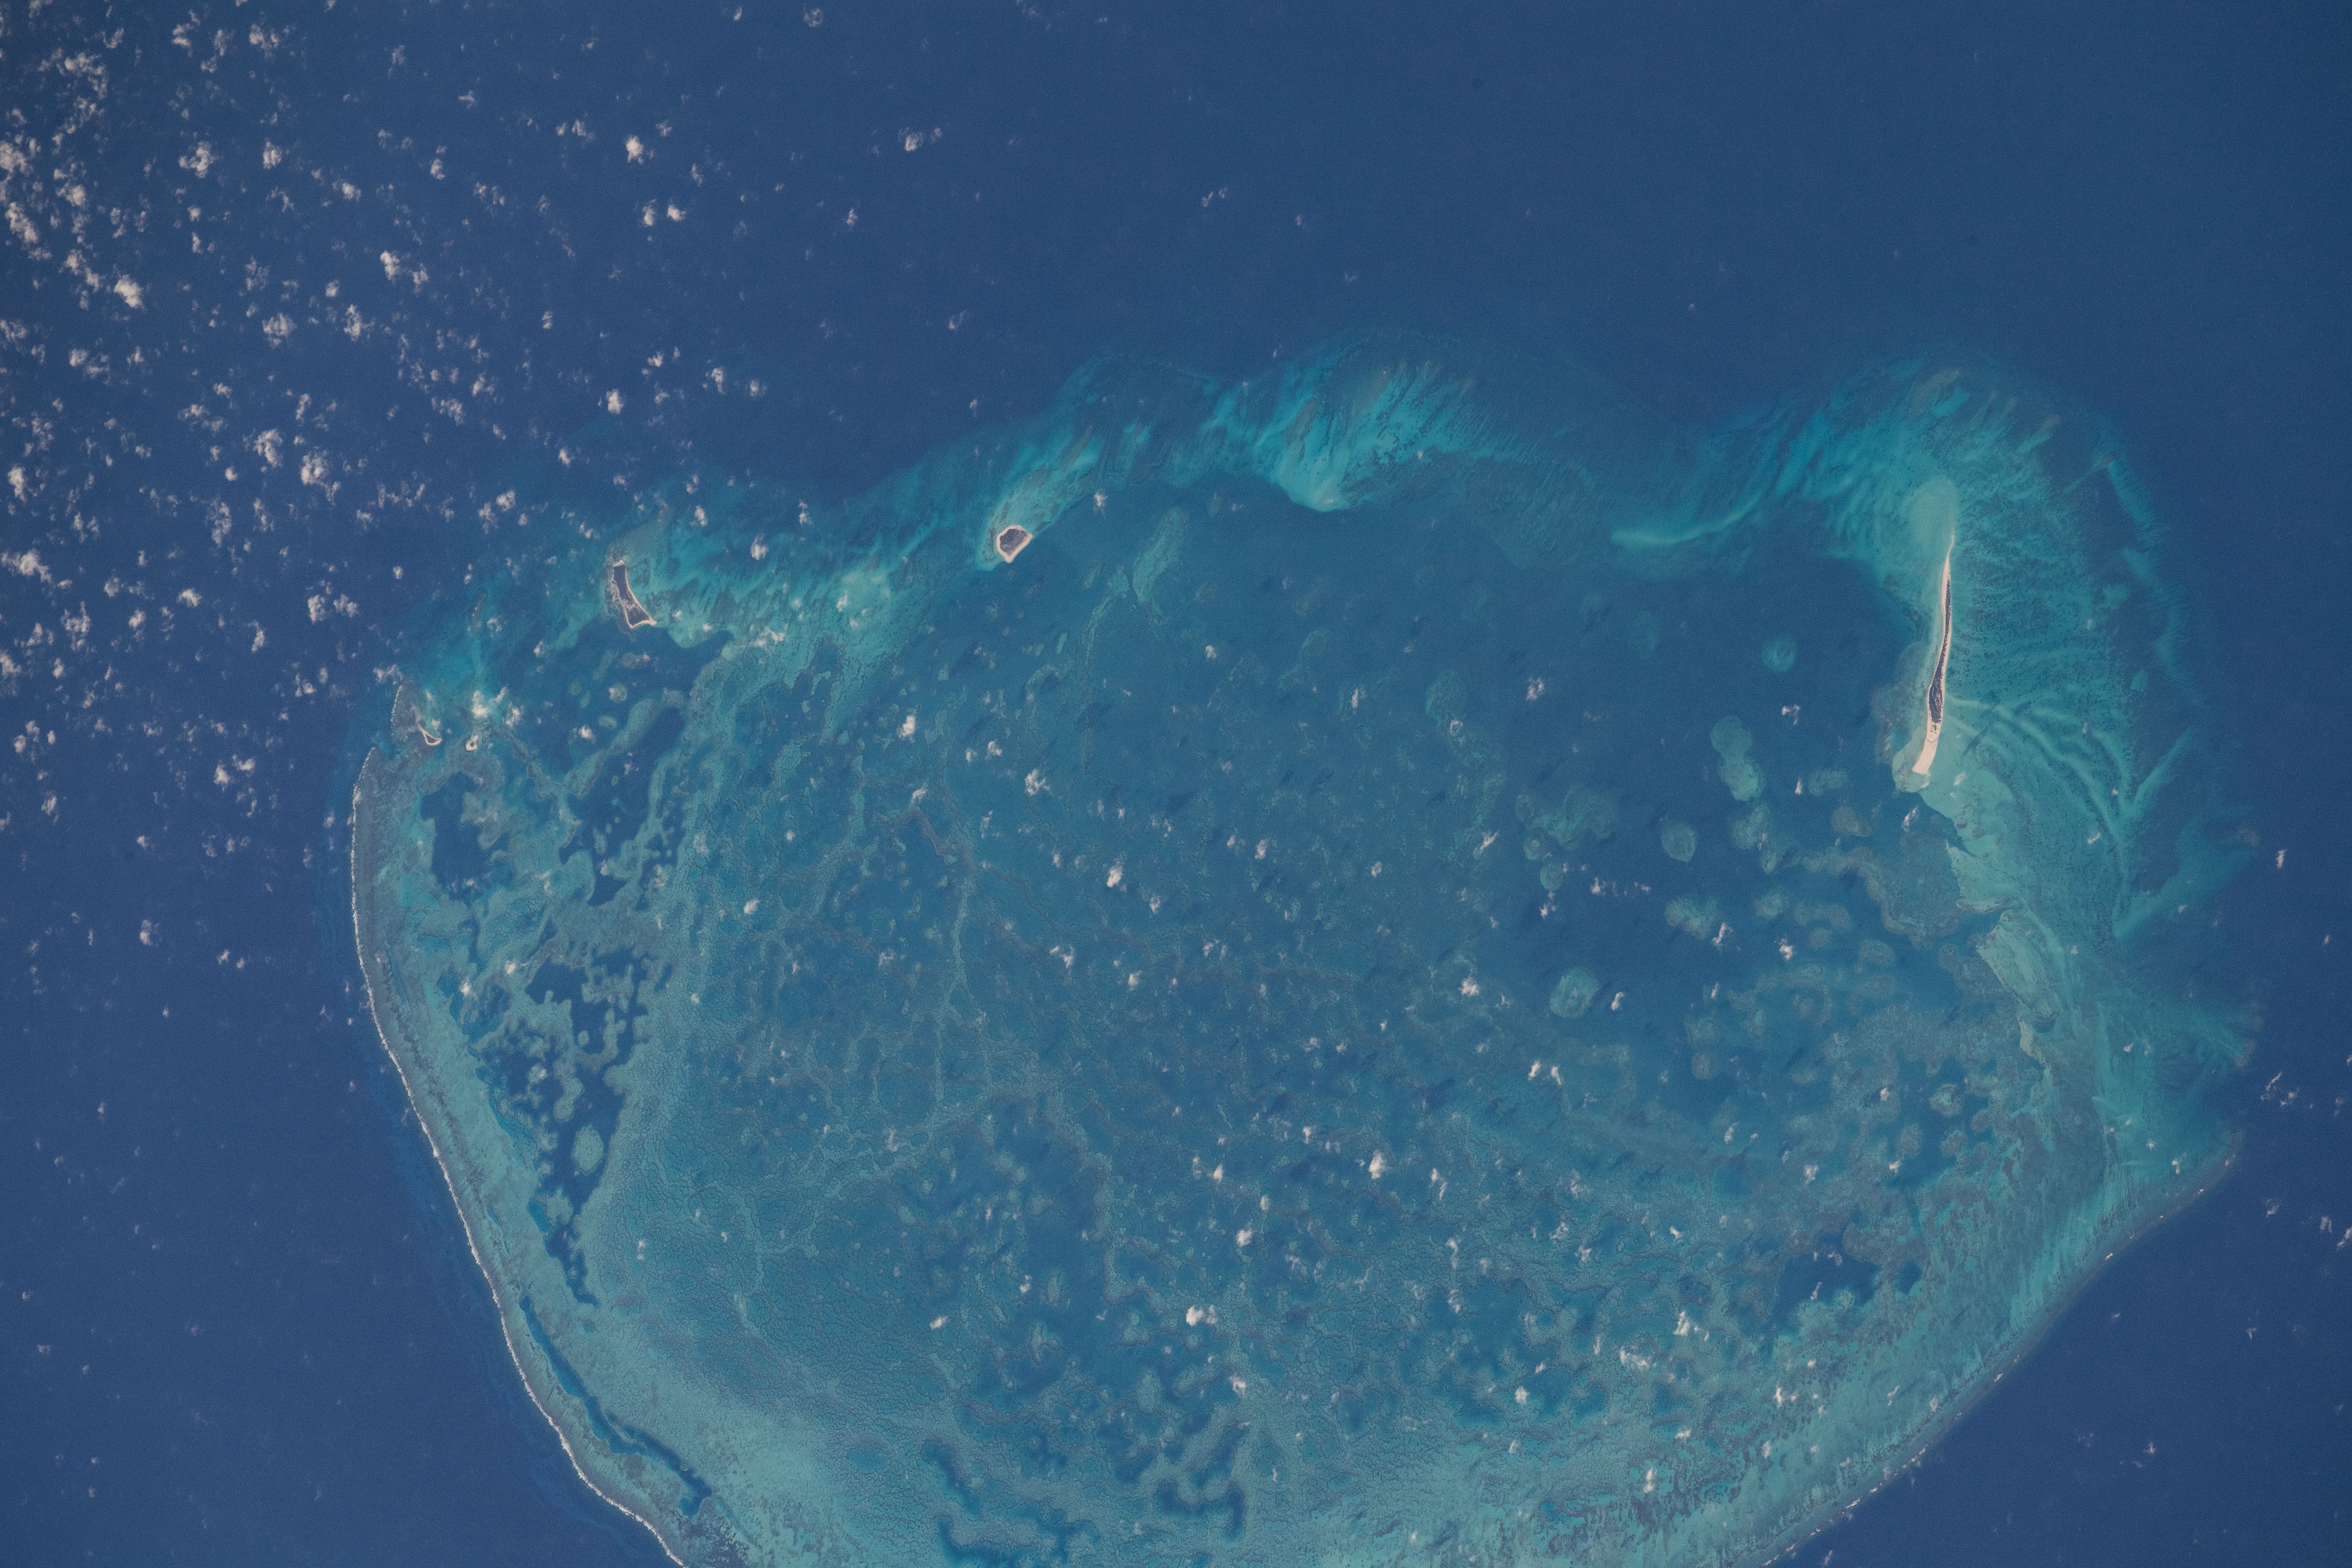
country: MEXICO
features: SCORPION REEF
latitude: 22.5
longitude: -89.7
